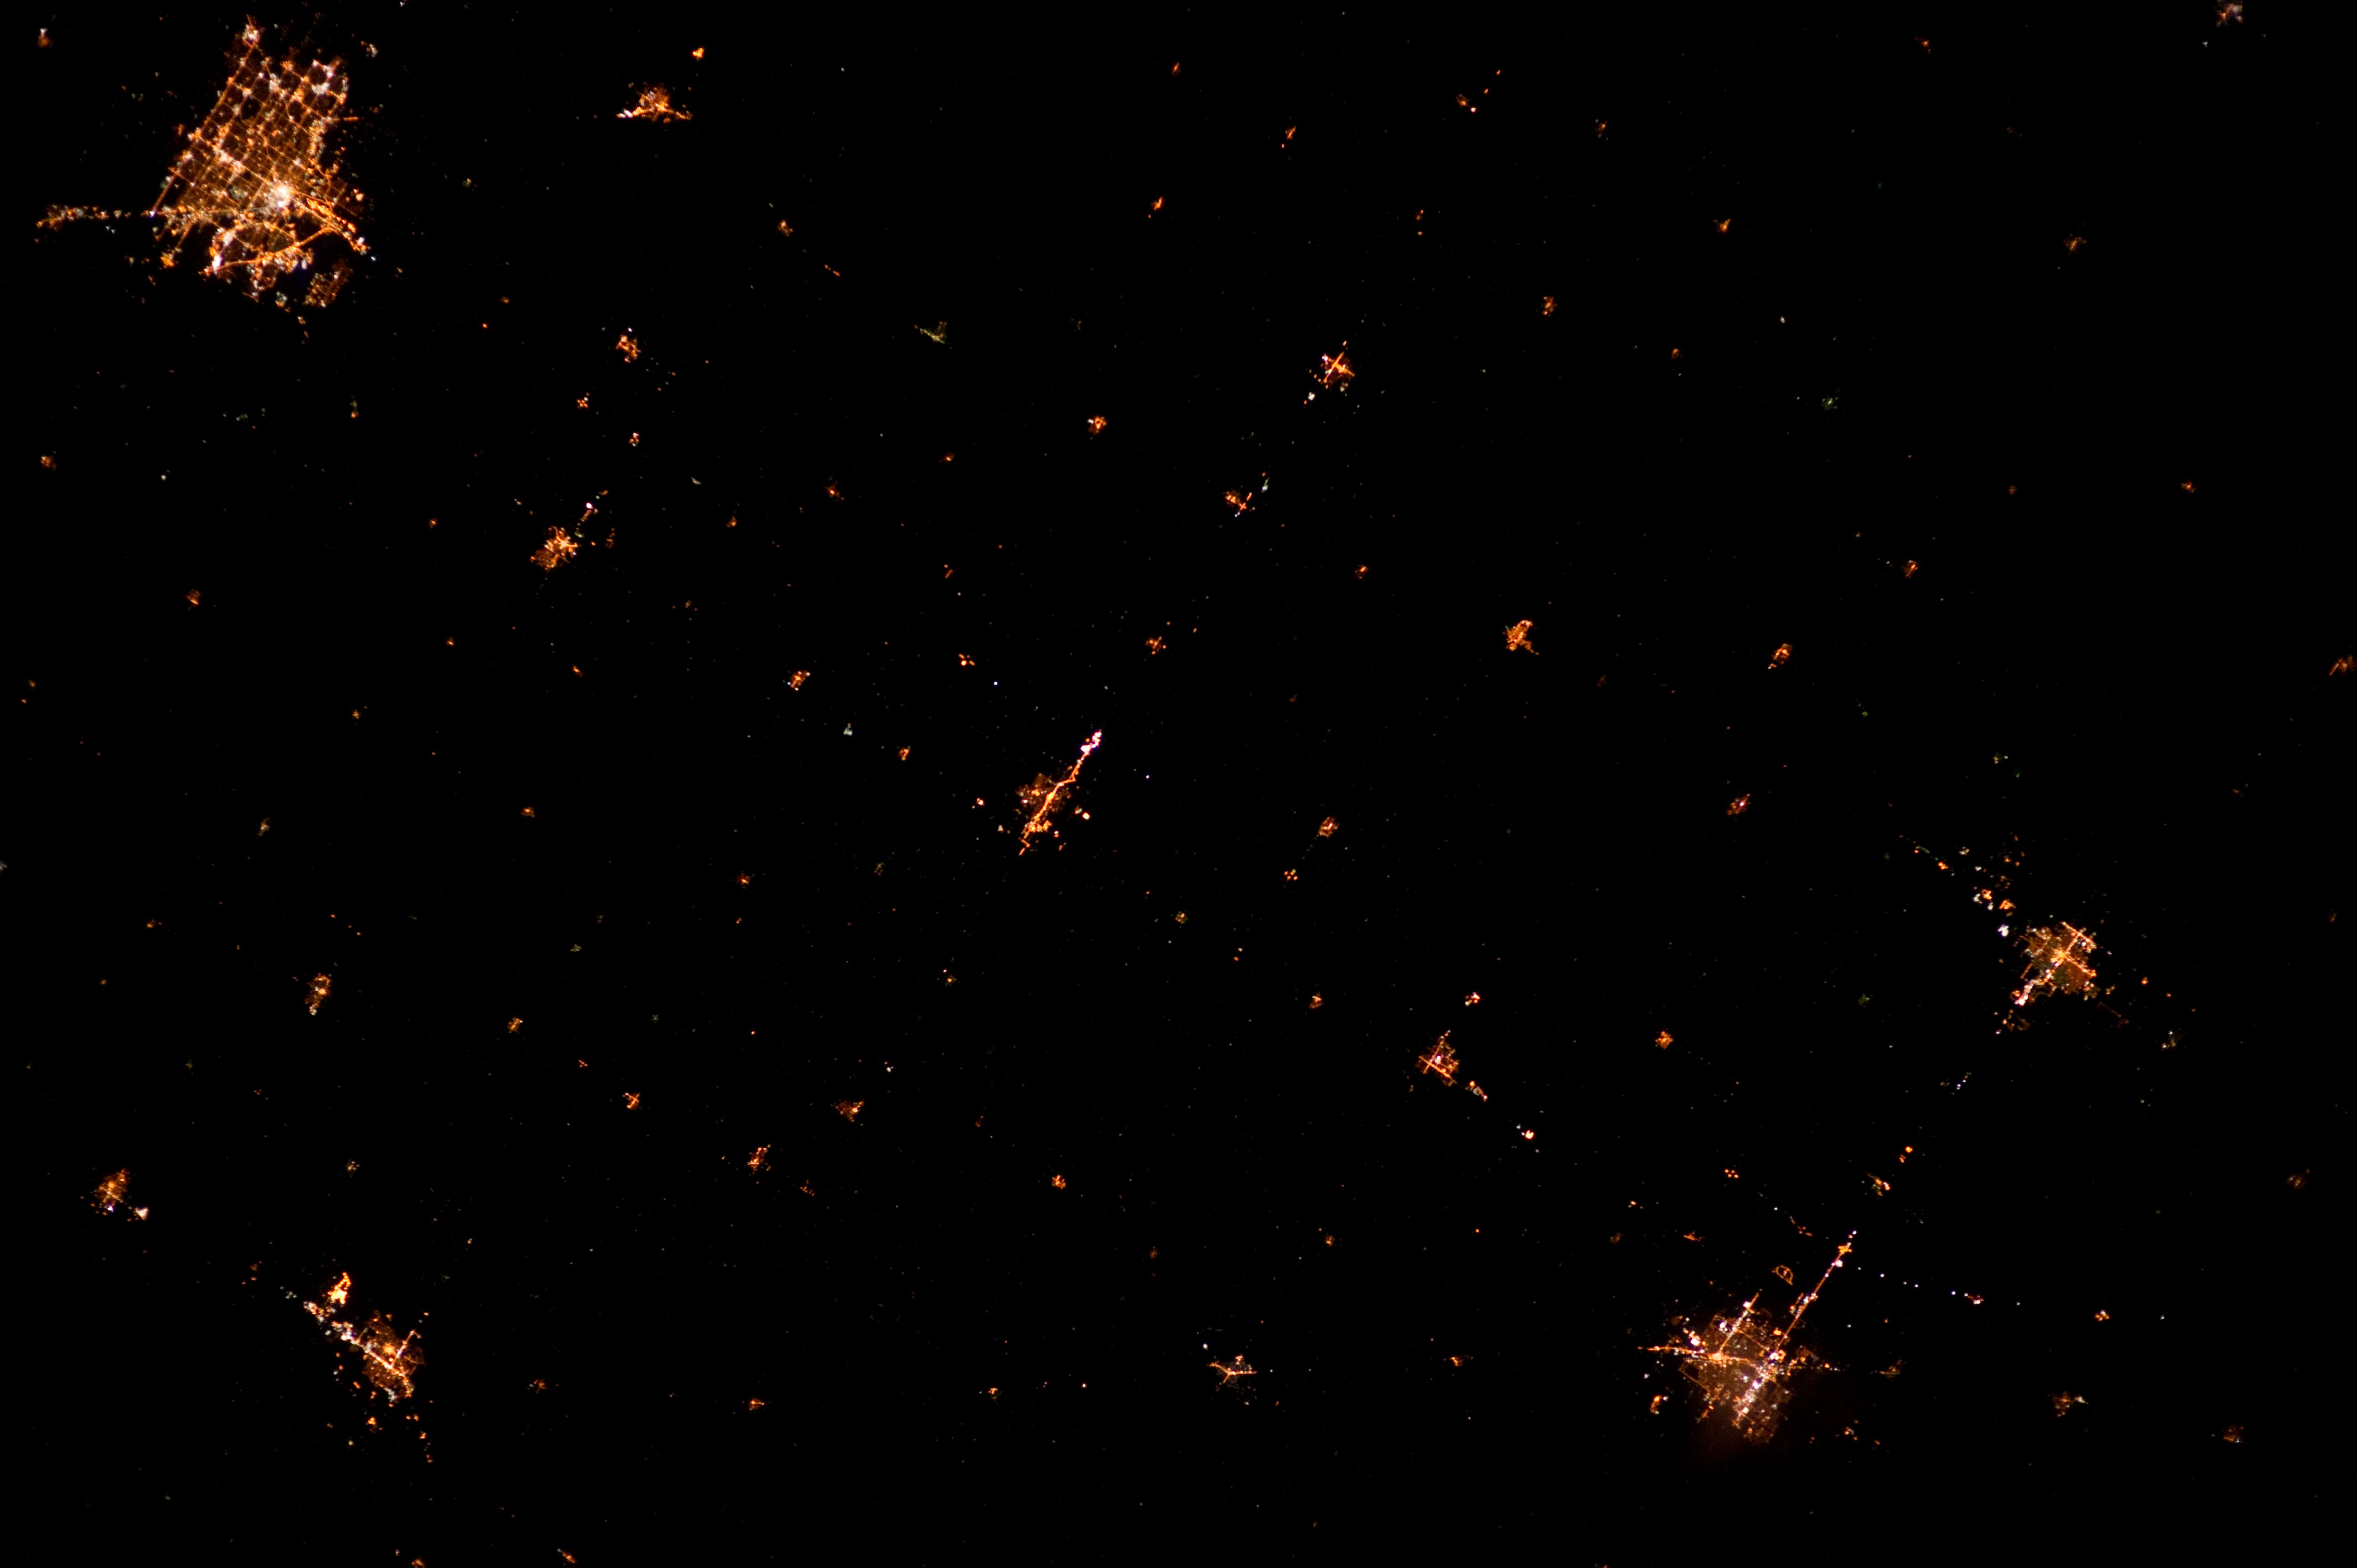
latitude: 40.8
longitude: -96.8
